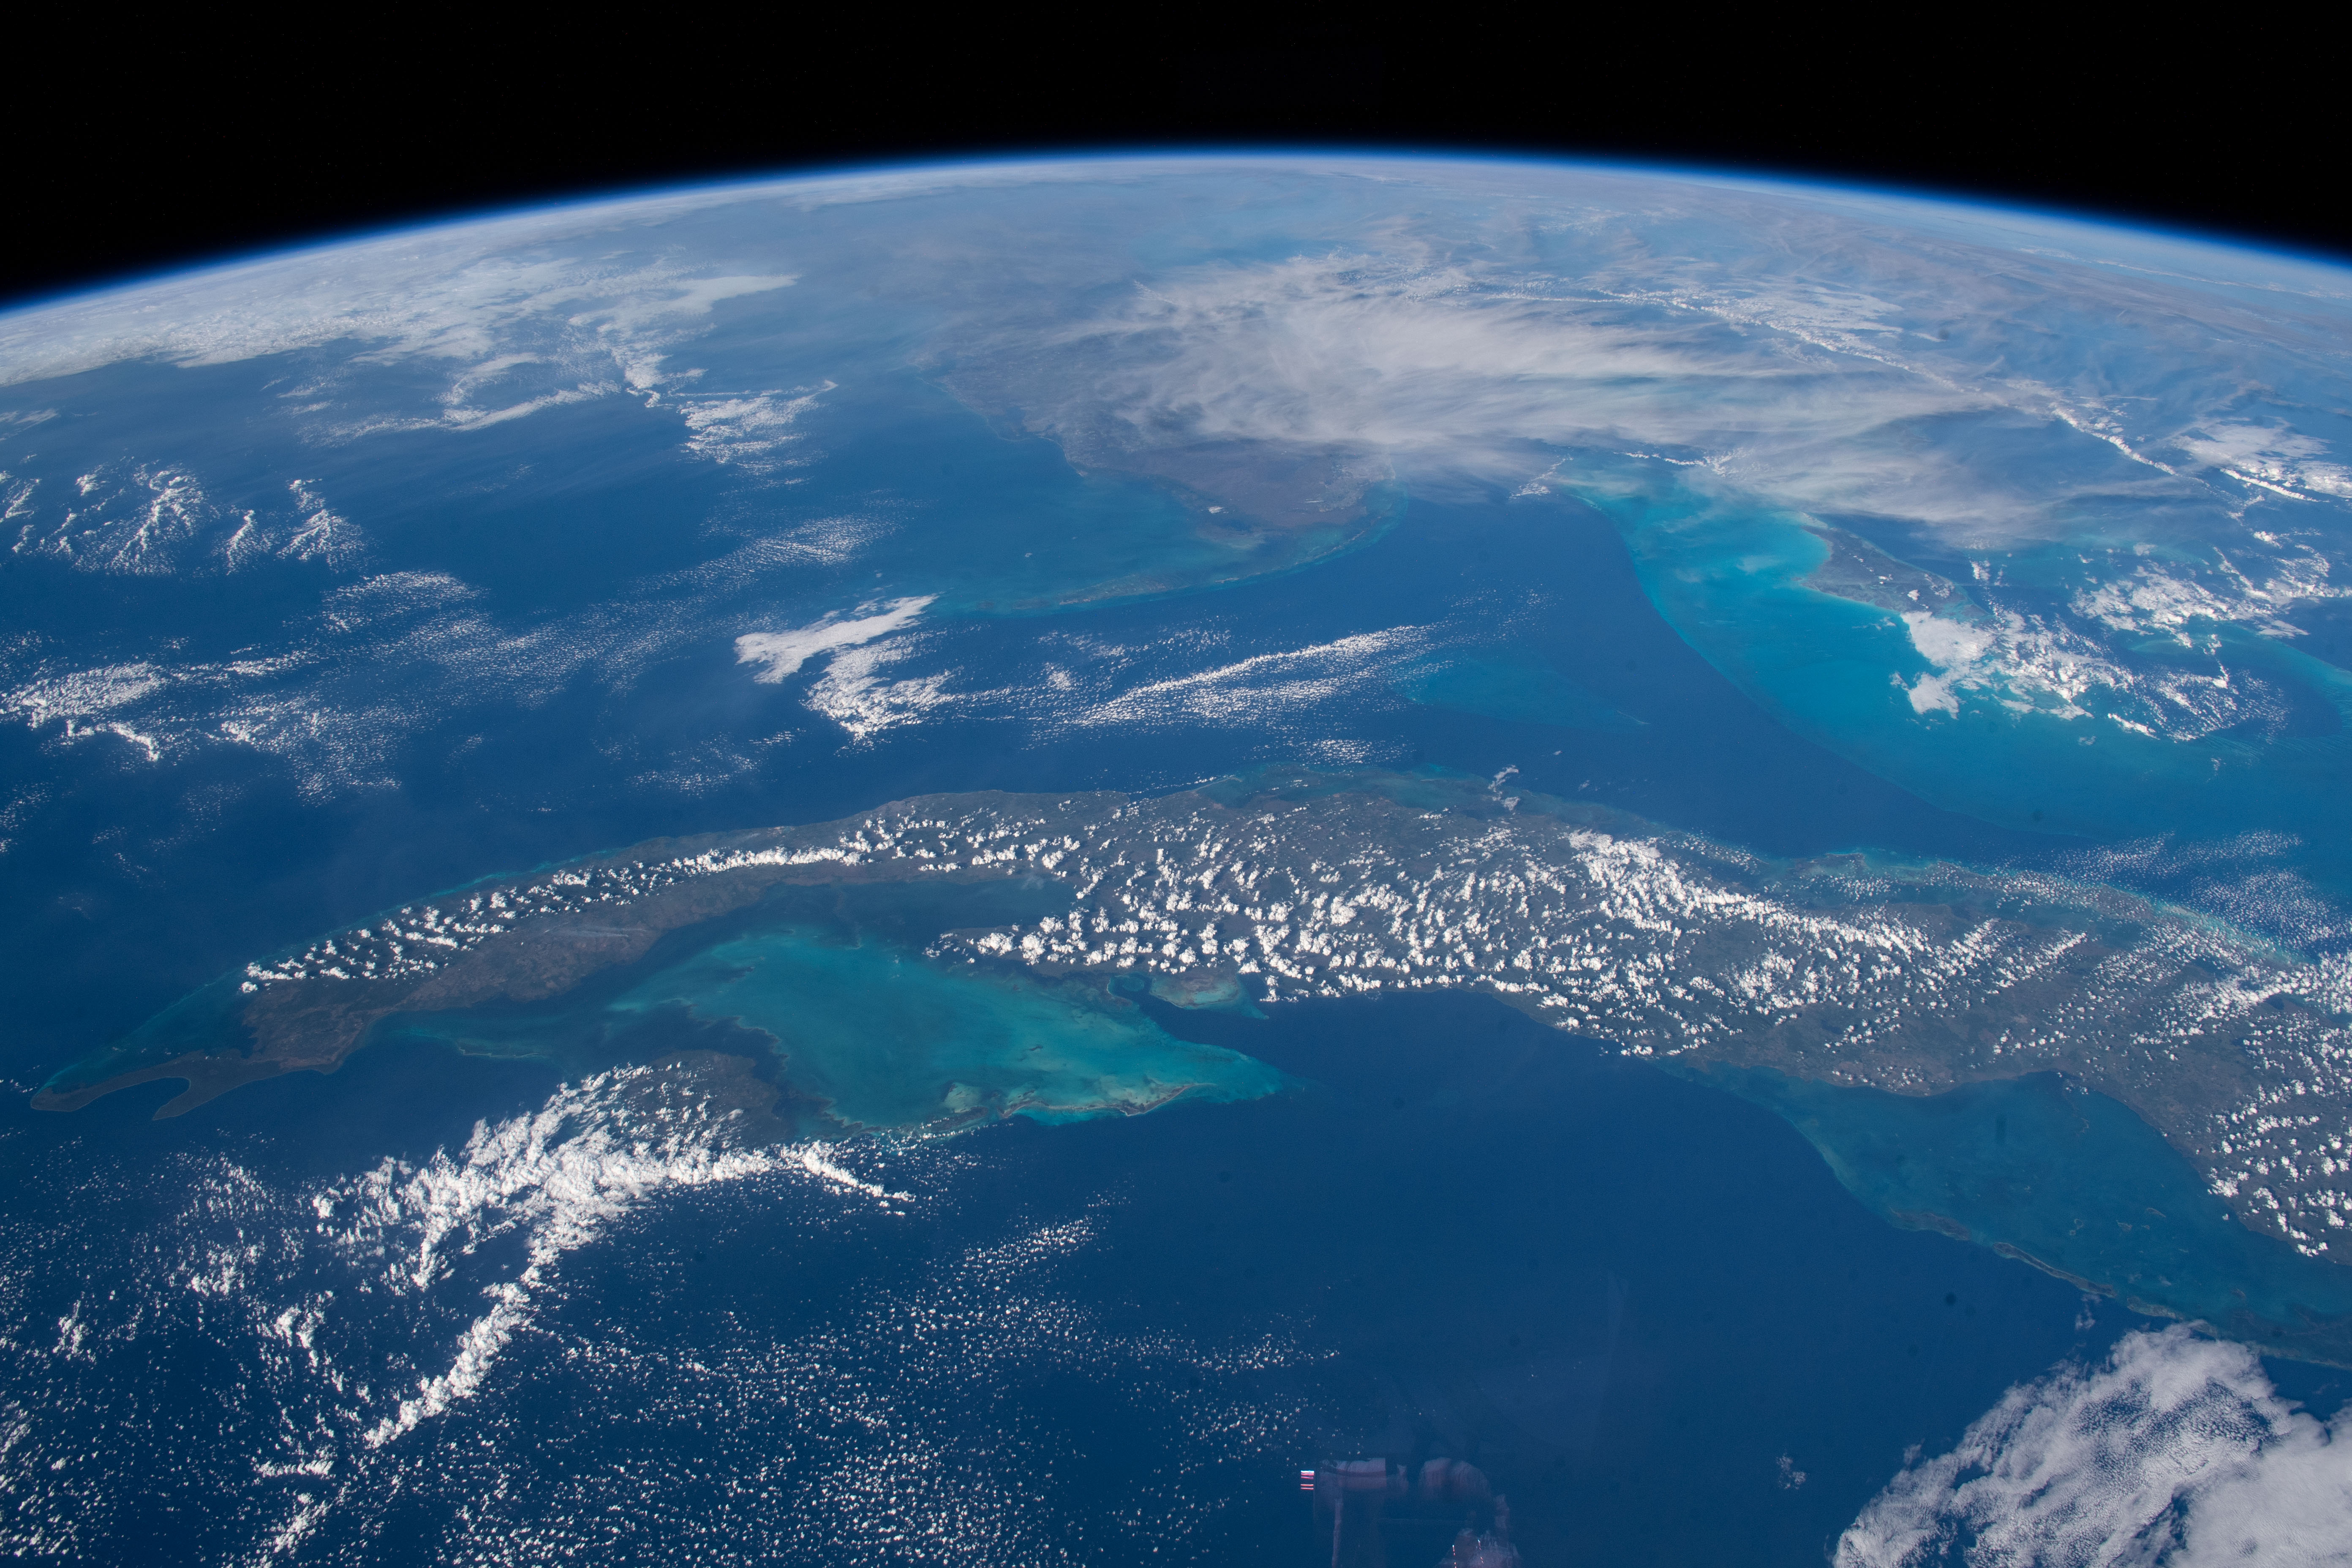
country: CUBA
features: CUBA
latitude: 23.0
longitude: -80.5
